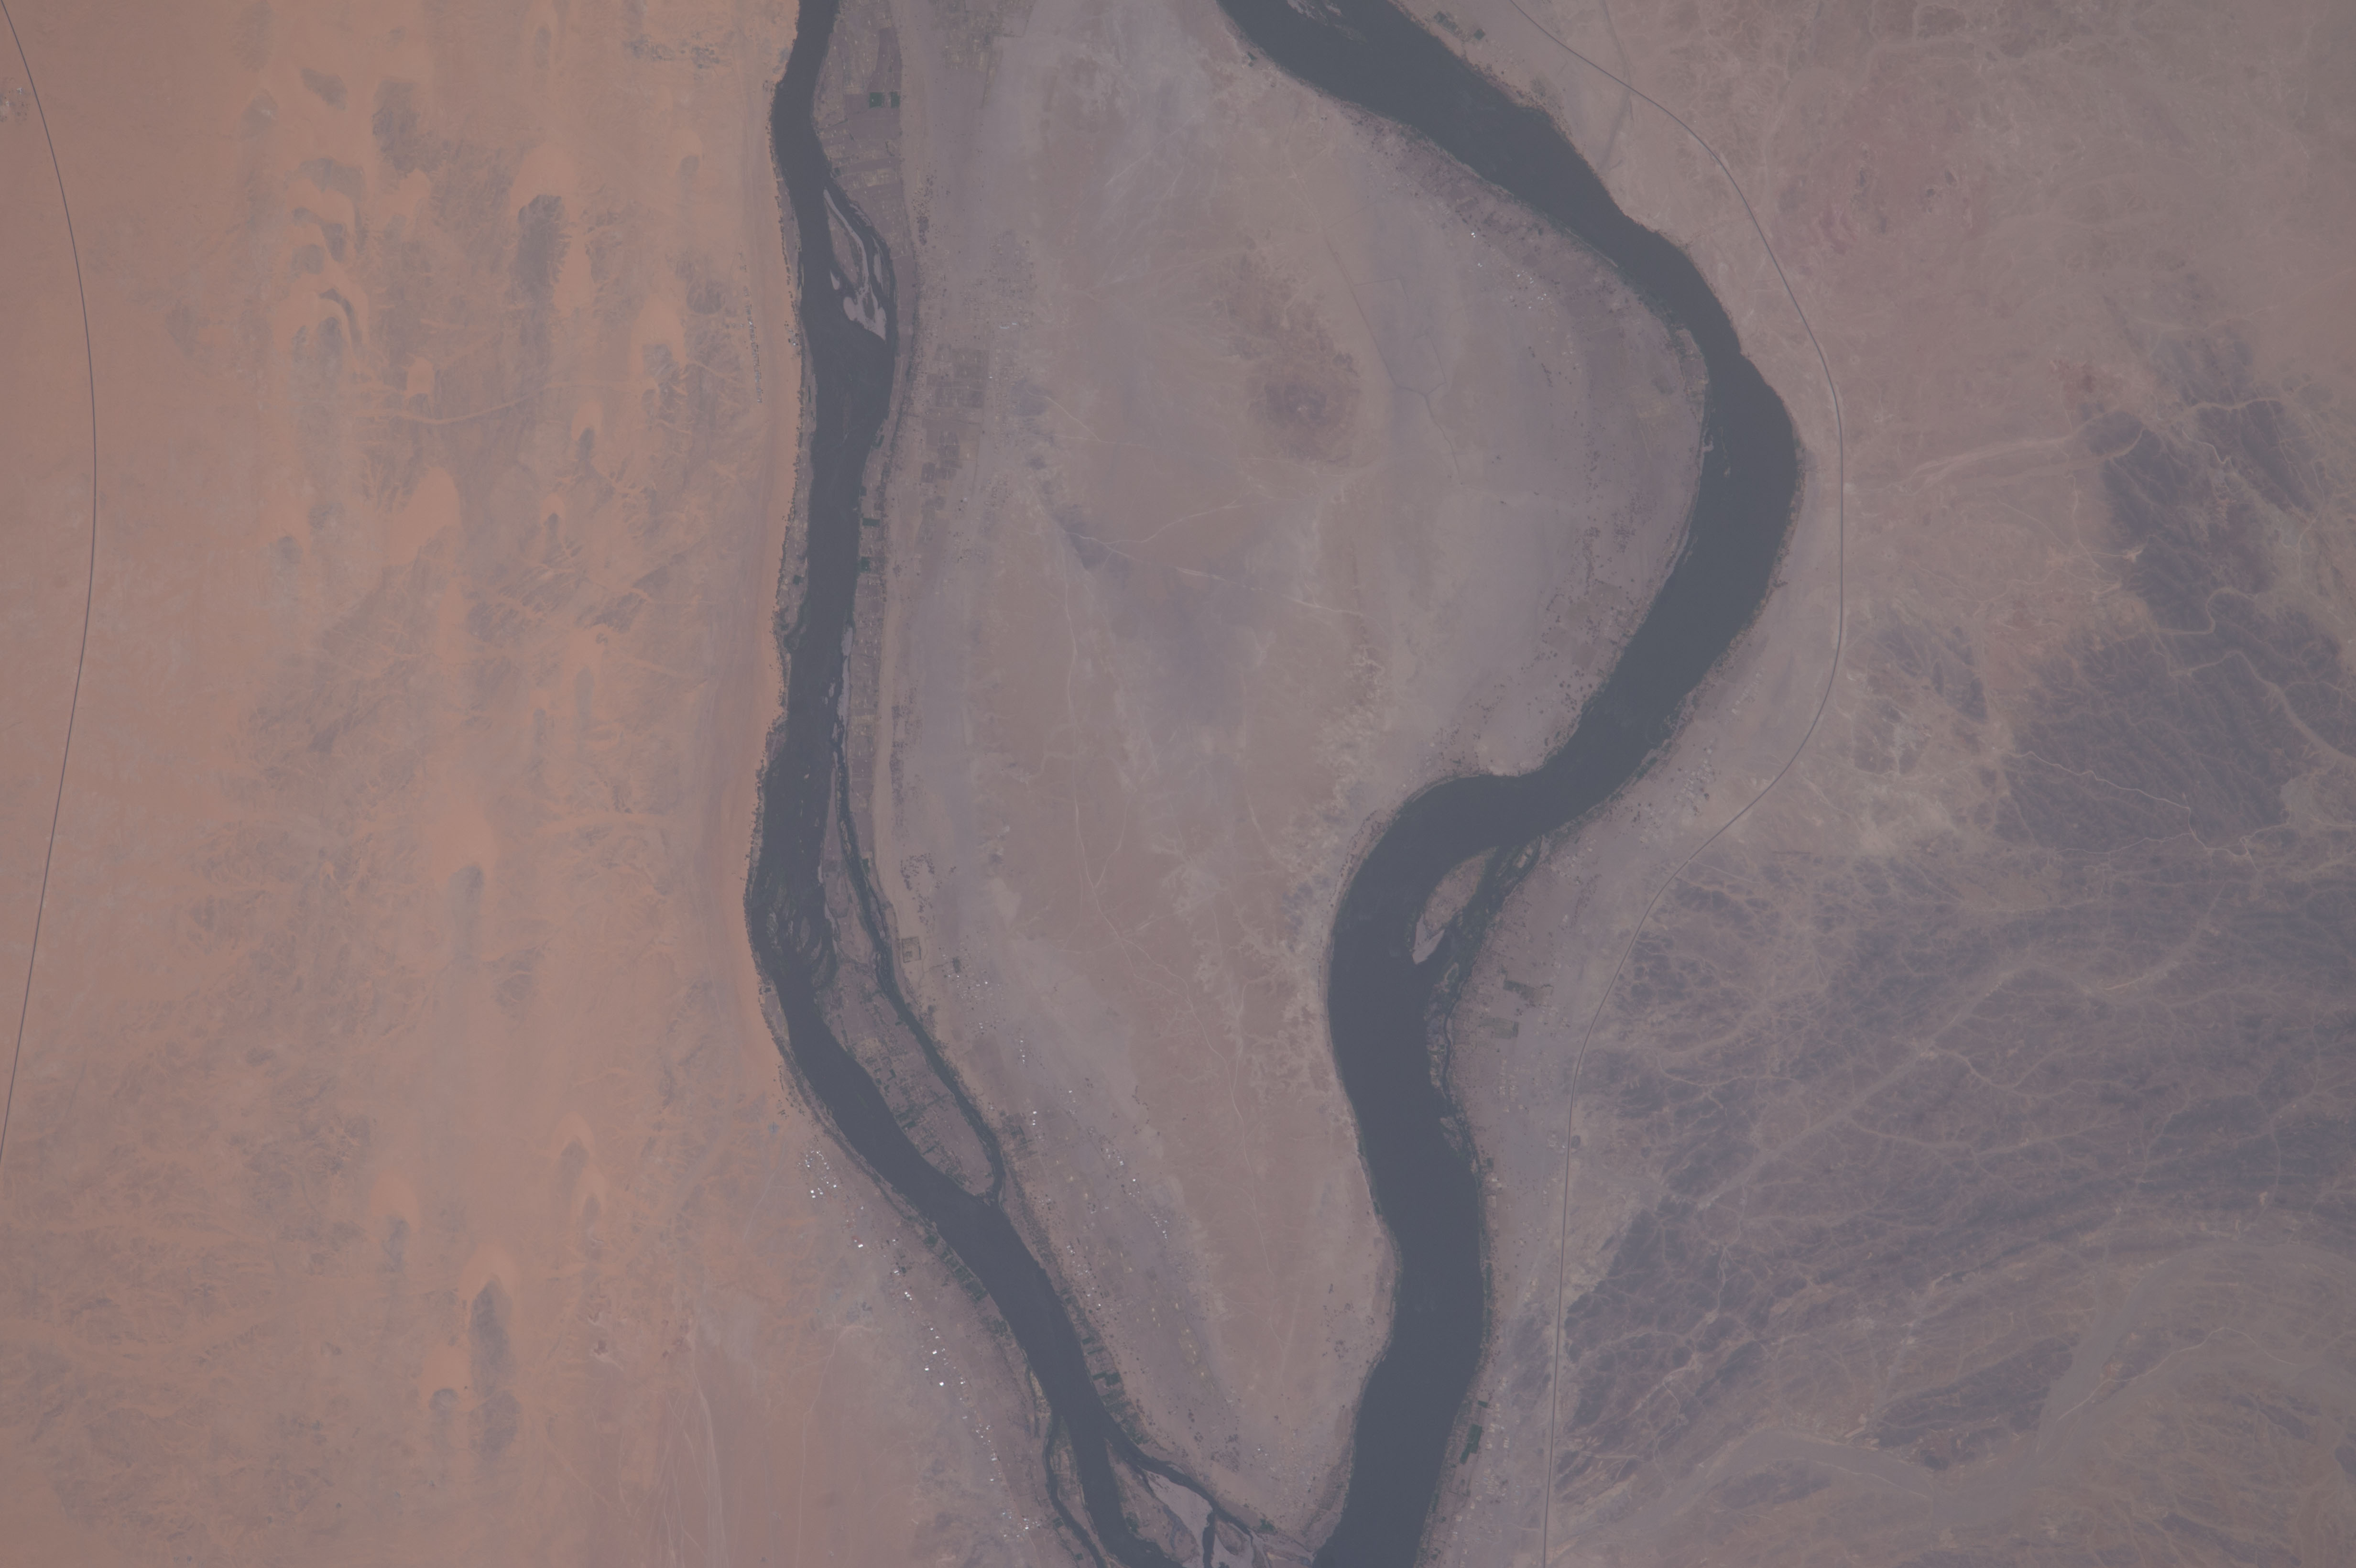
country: SUDAN
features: NUBIAN DESERT, NILE RIVER, NORTHERN, HAMEED
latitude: 20.7
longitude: 30.3
